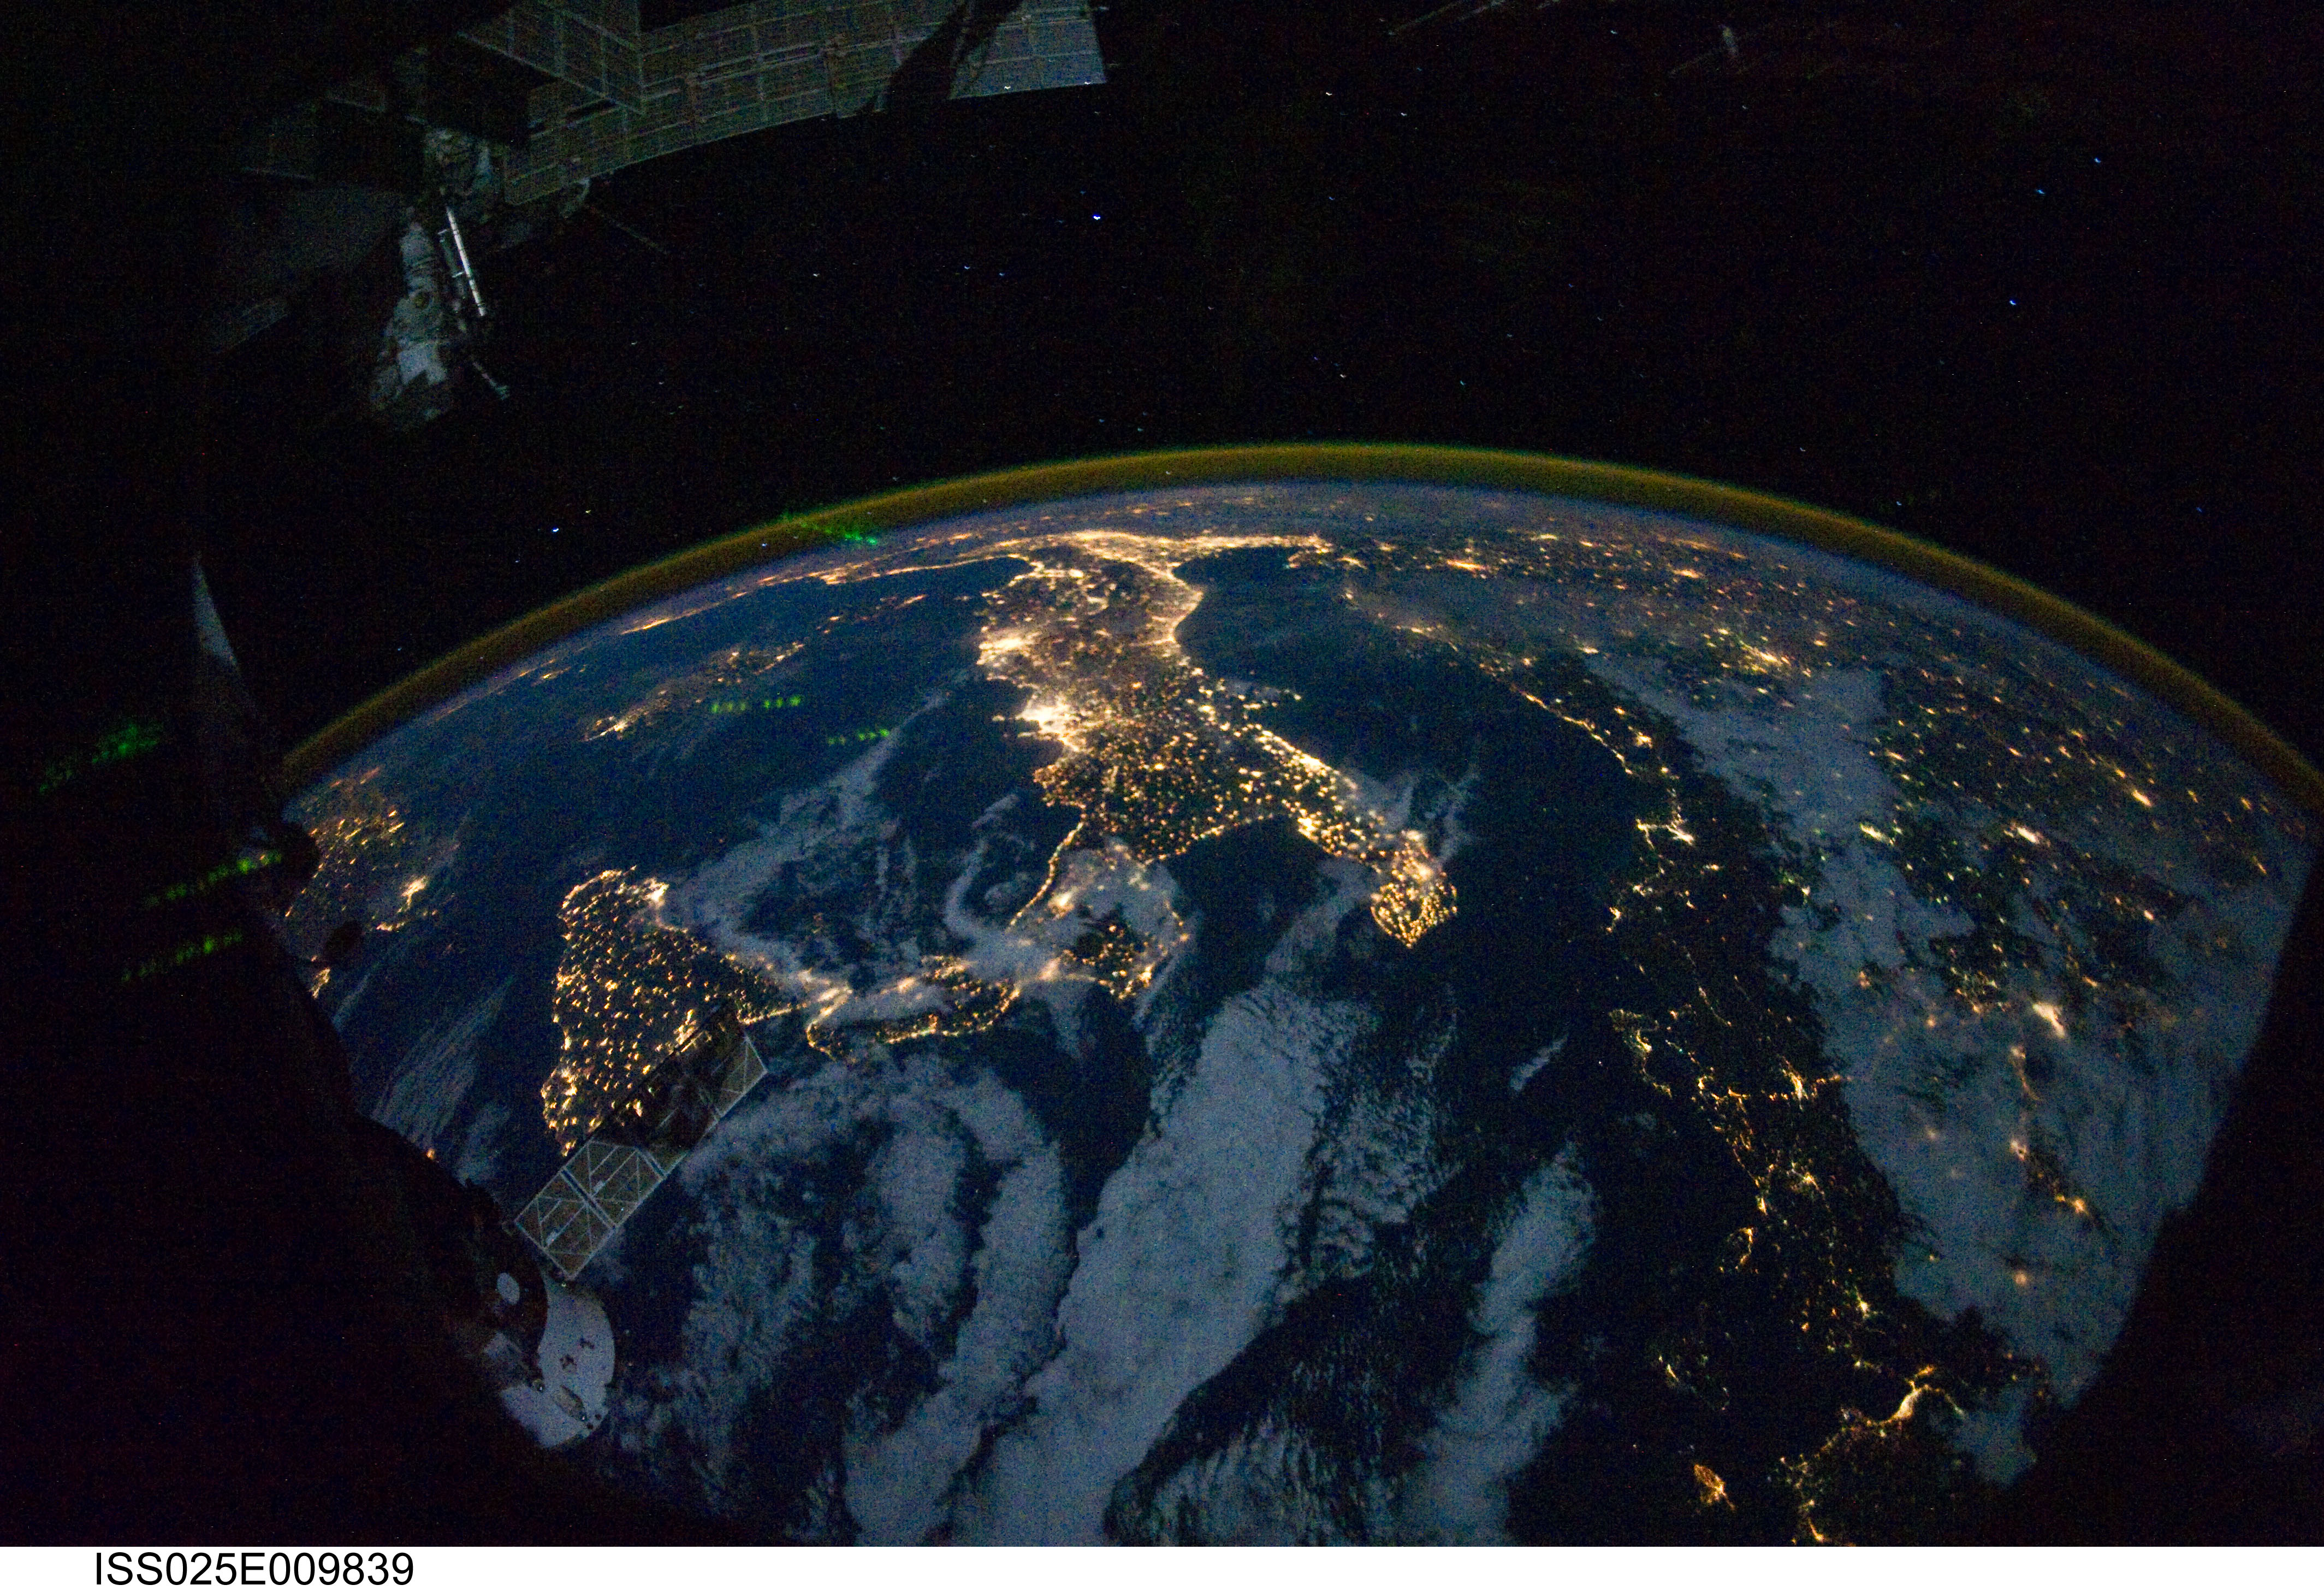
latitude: 39.5
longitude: 17.0
